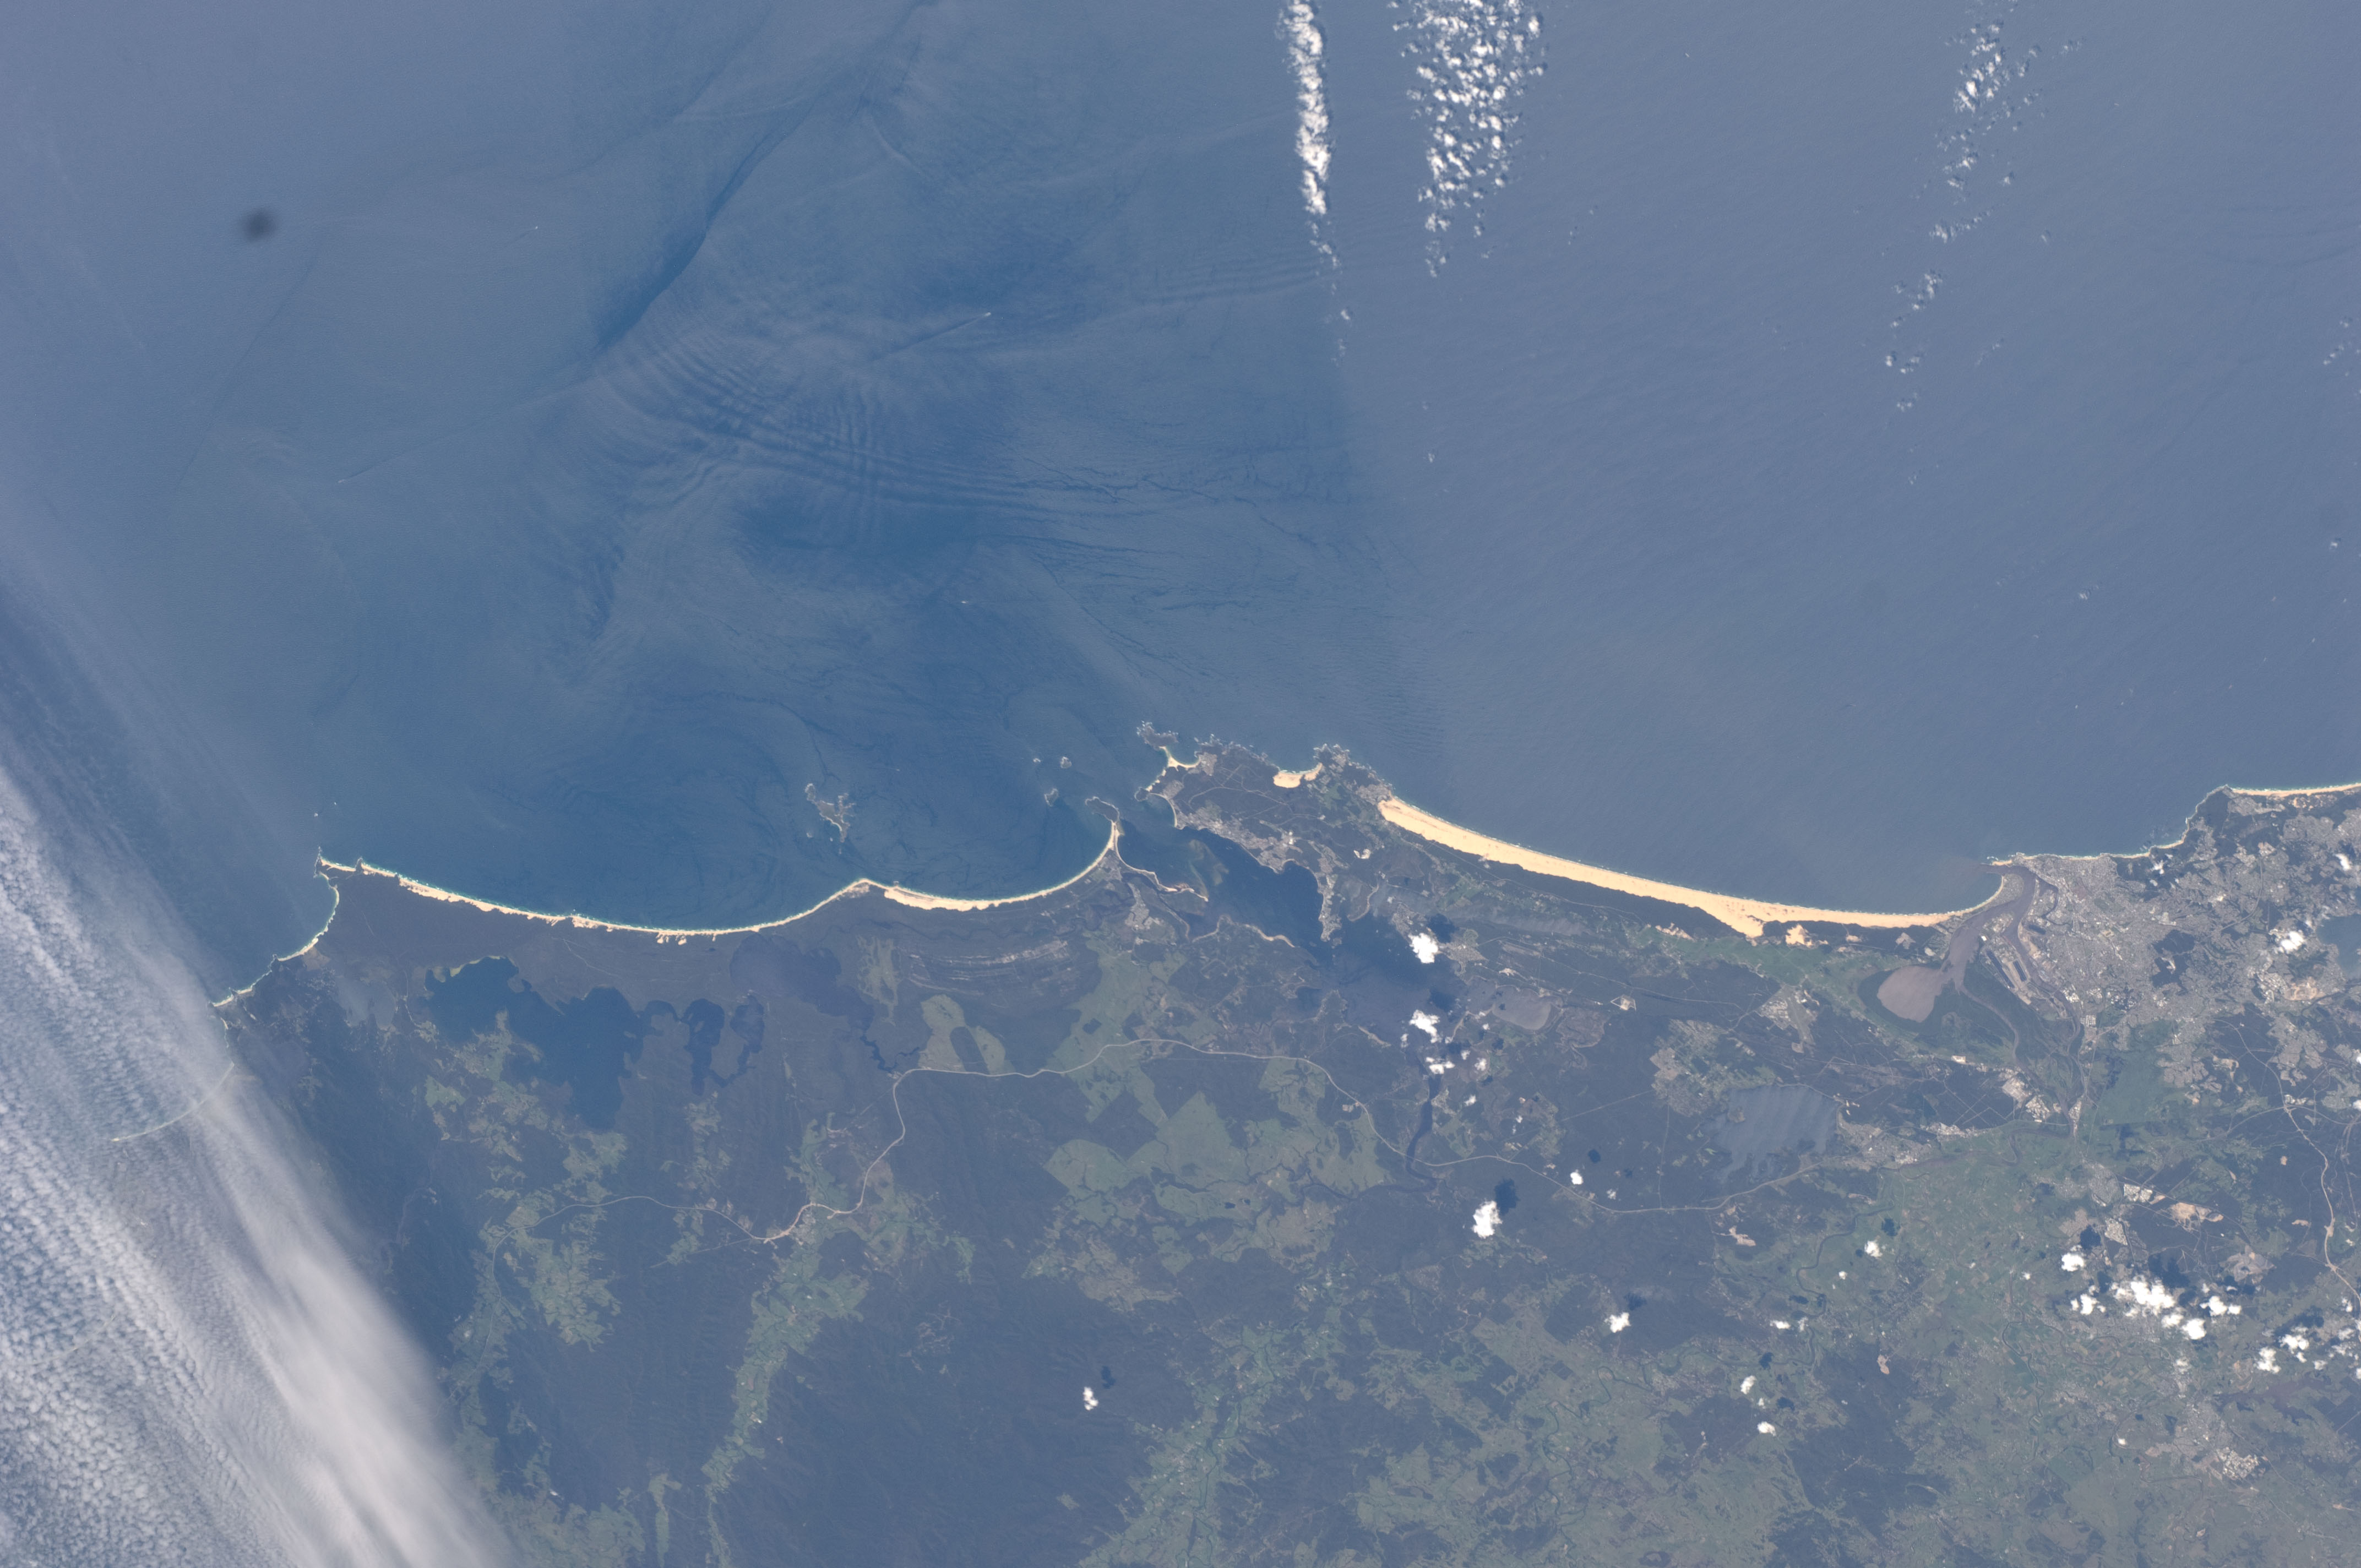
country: AUSTRALIA-NSW
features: NEWCASTLE, NEWCASTLE AREA, PORT STEPHENS BAY
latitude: -32.8
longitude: 152.1
